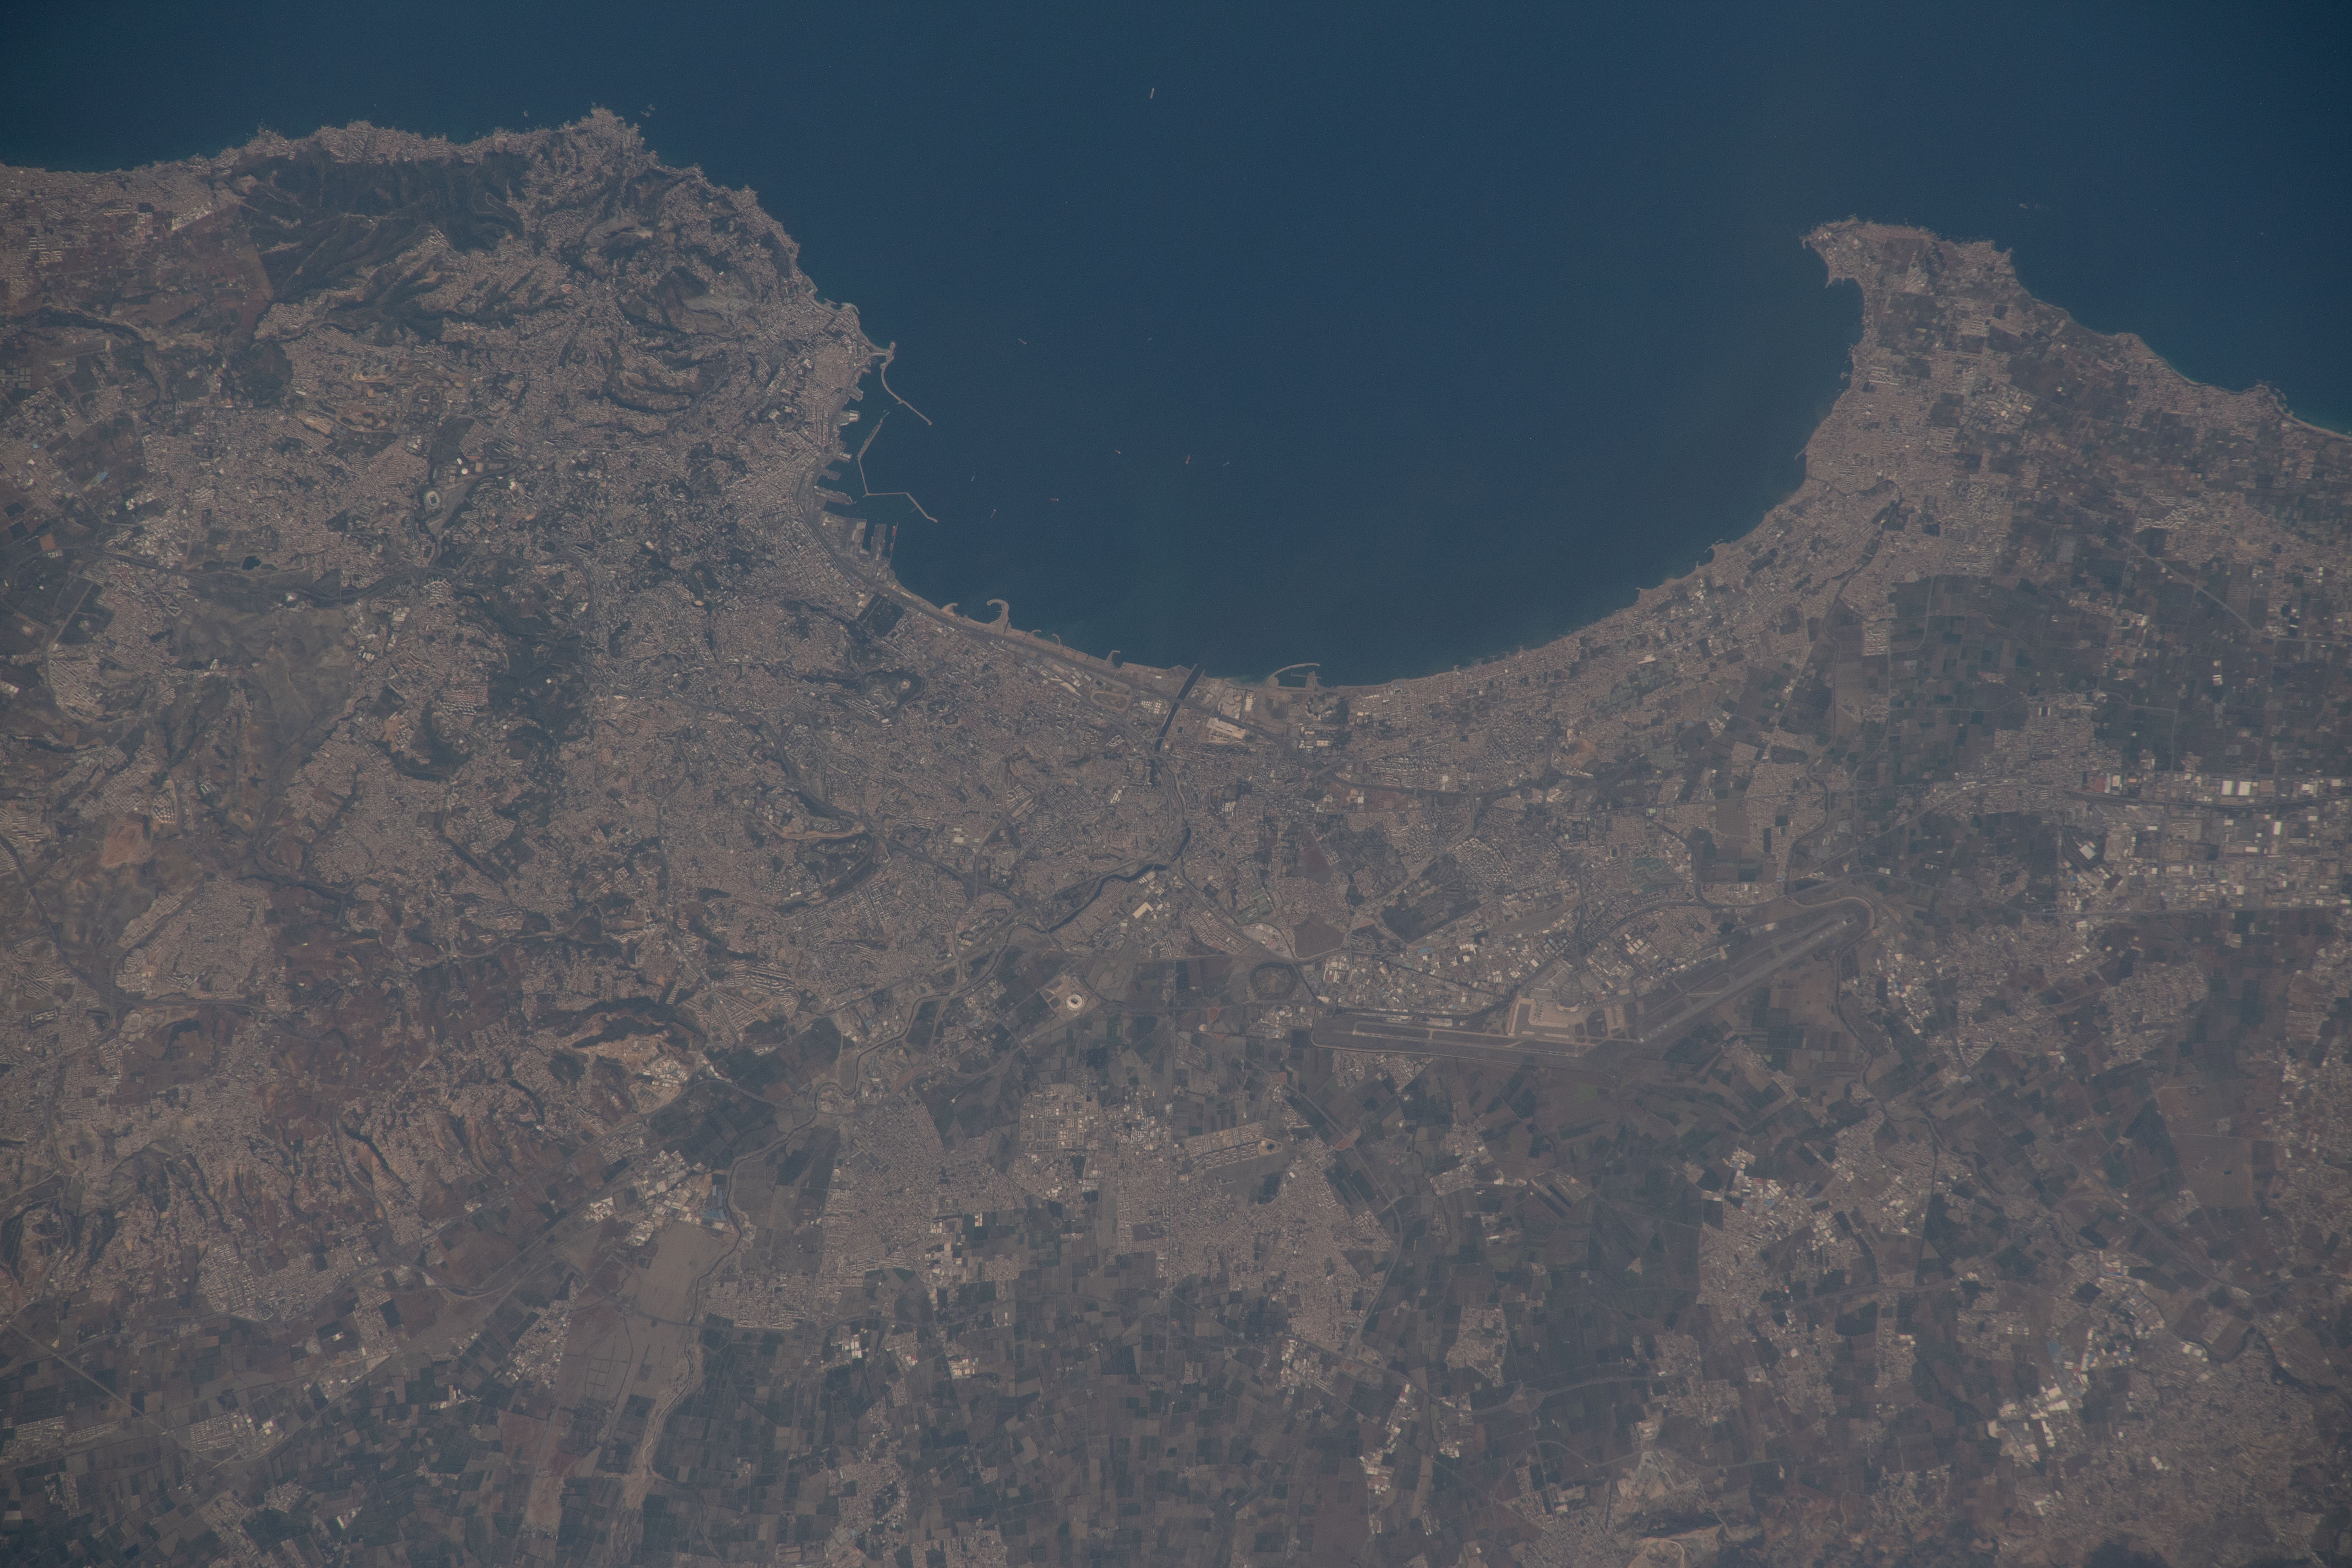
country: ALGERIA
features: BAY OF ALGIERS, CITY OF ALGIERS
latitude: 36.7
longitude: 3.2
